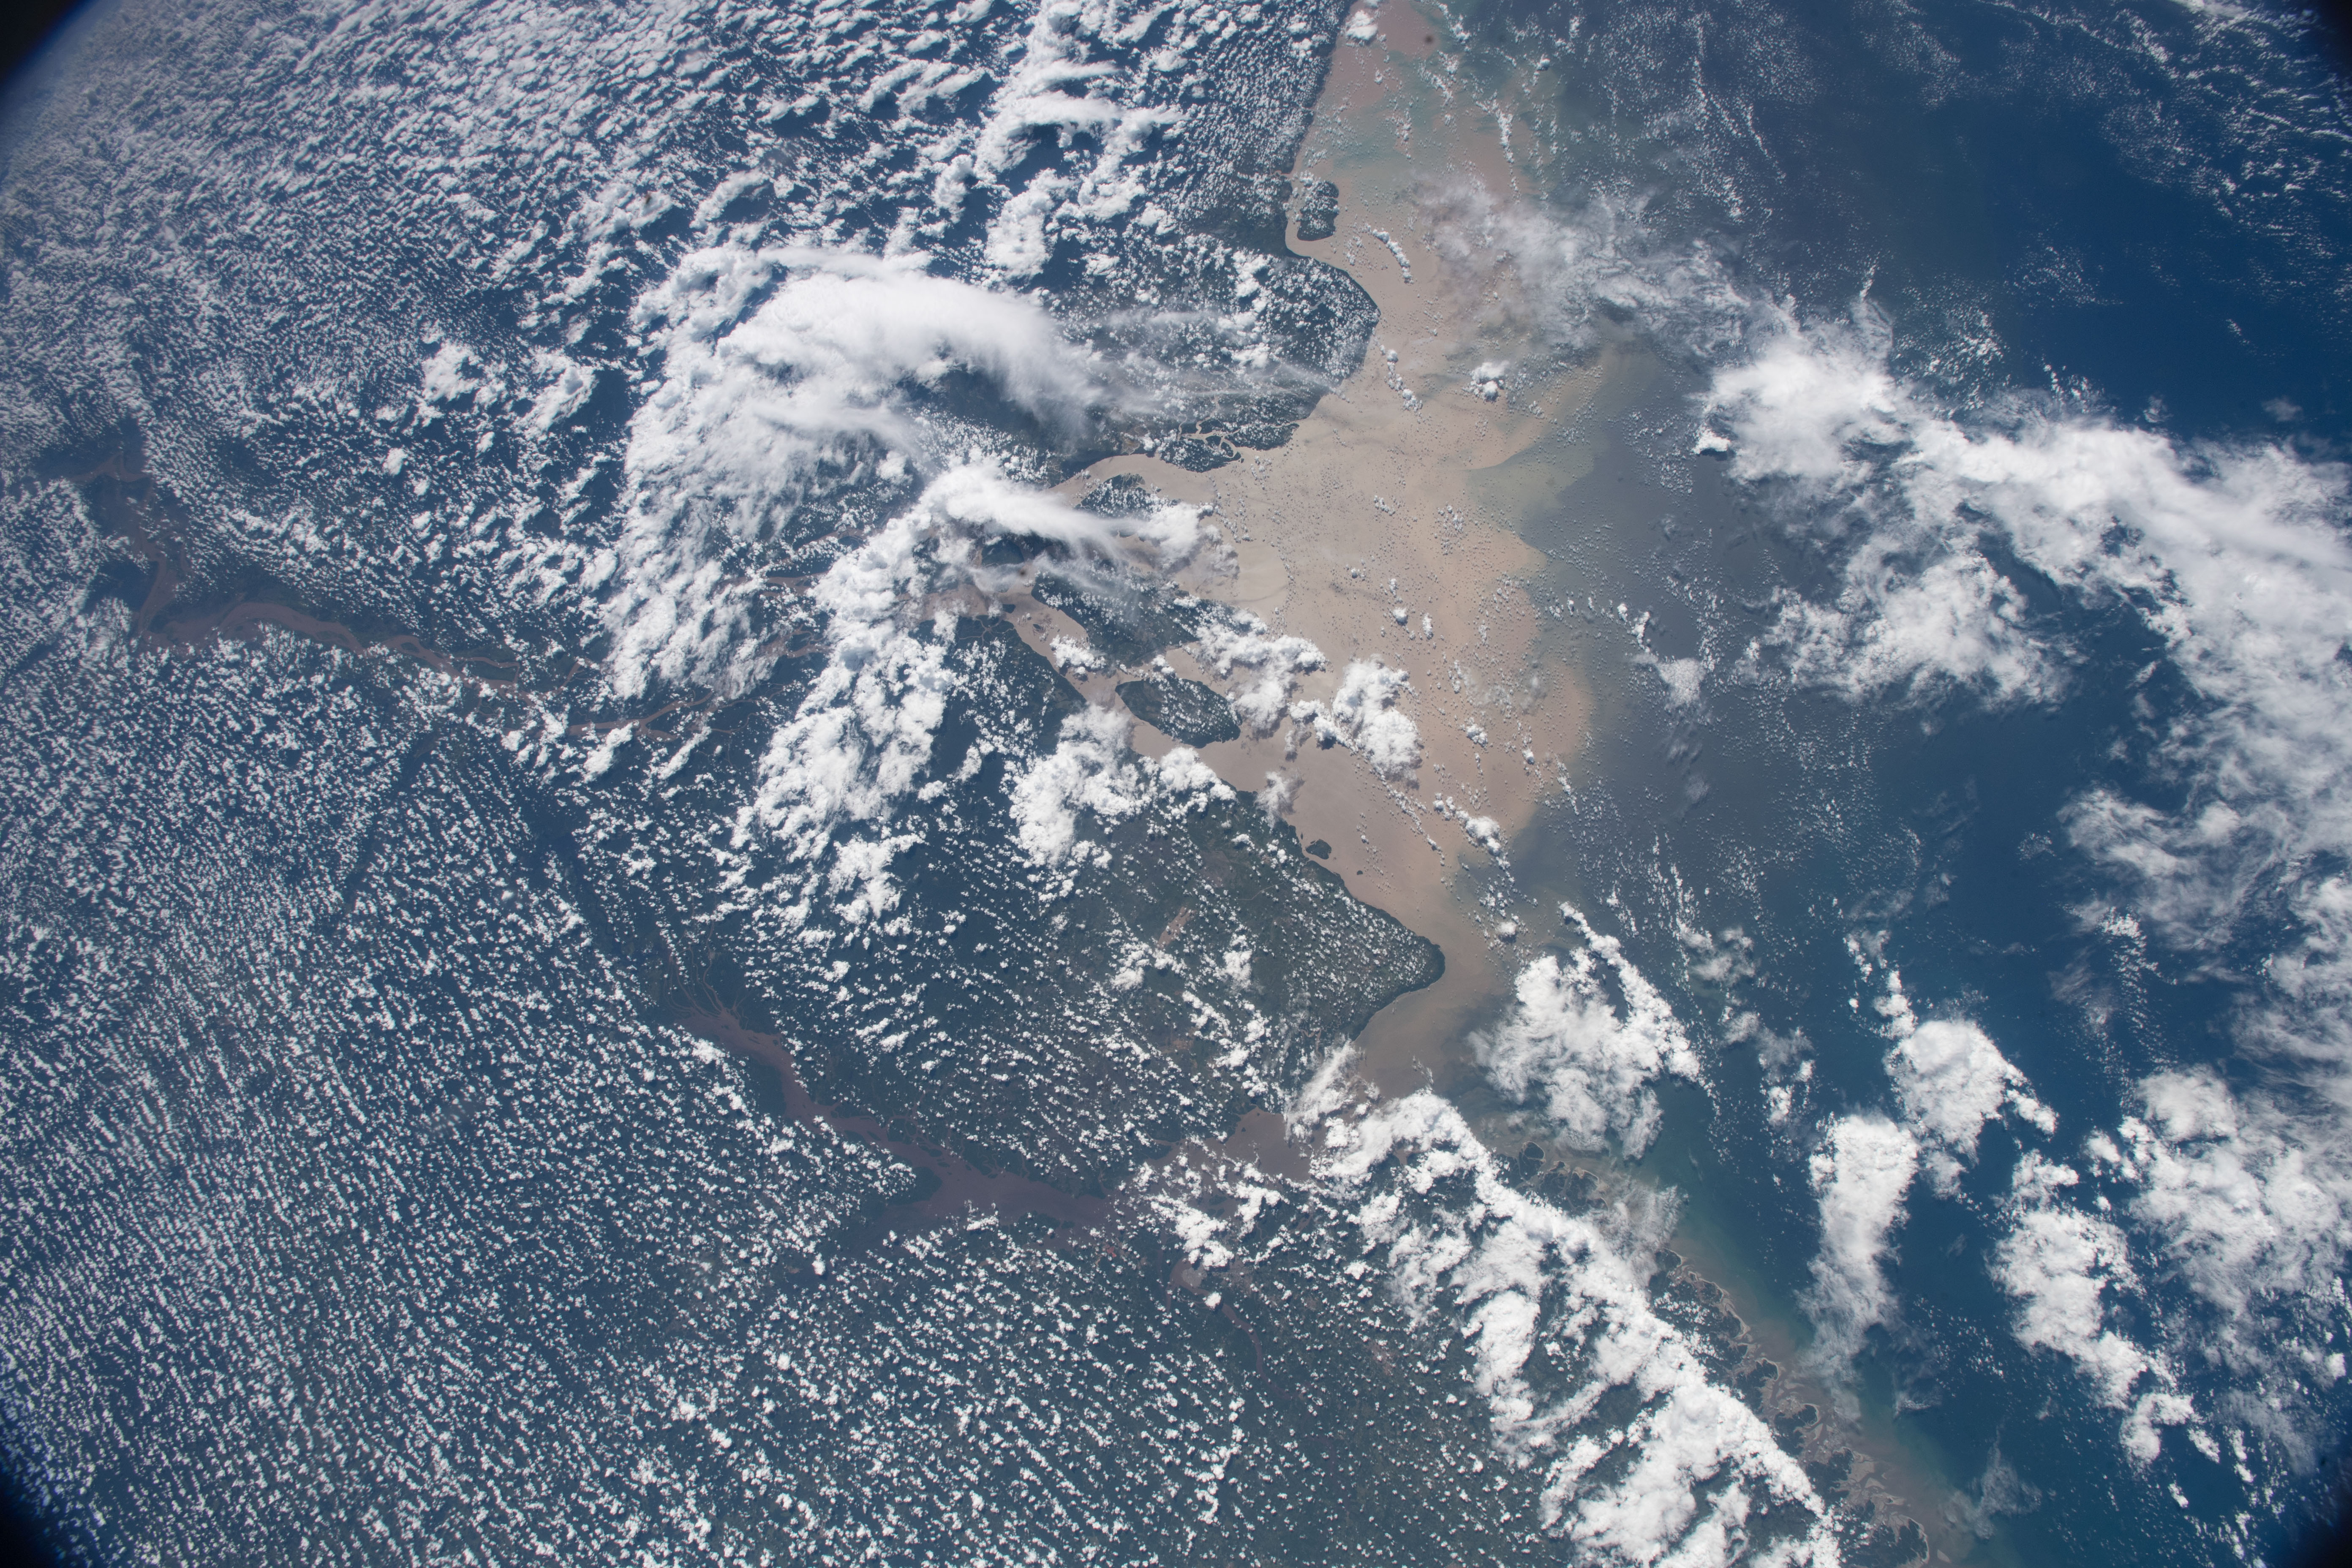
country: BRAZIL
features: MACAPA, BELEN, SANTA ROSA BAY, MARAJO BAY, AMAZONAS RAINFOREST, AMAZONAS RIVER
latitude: -0.3
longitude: -49.7
